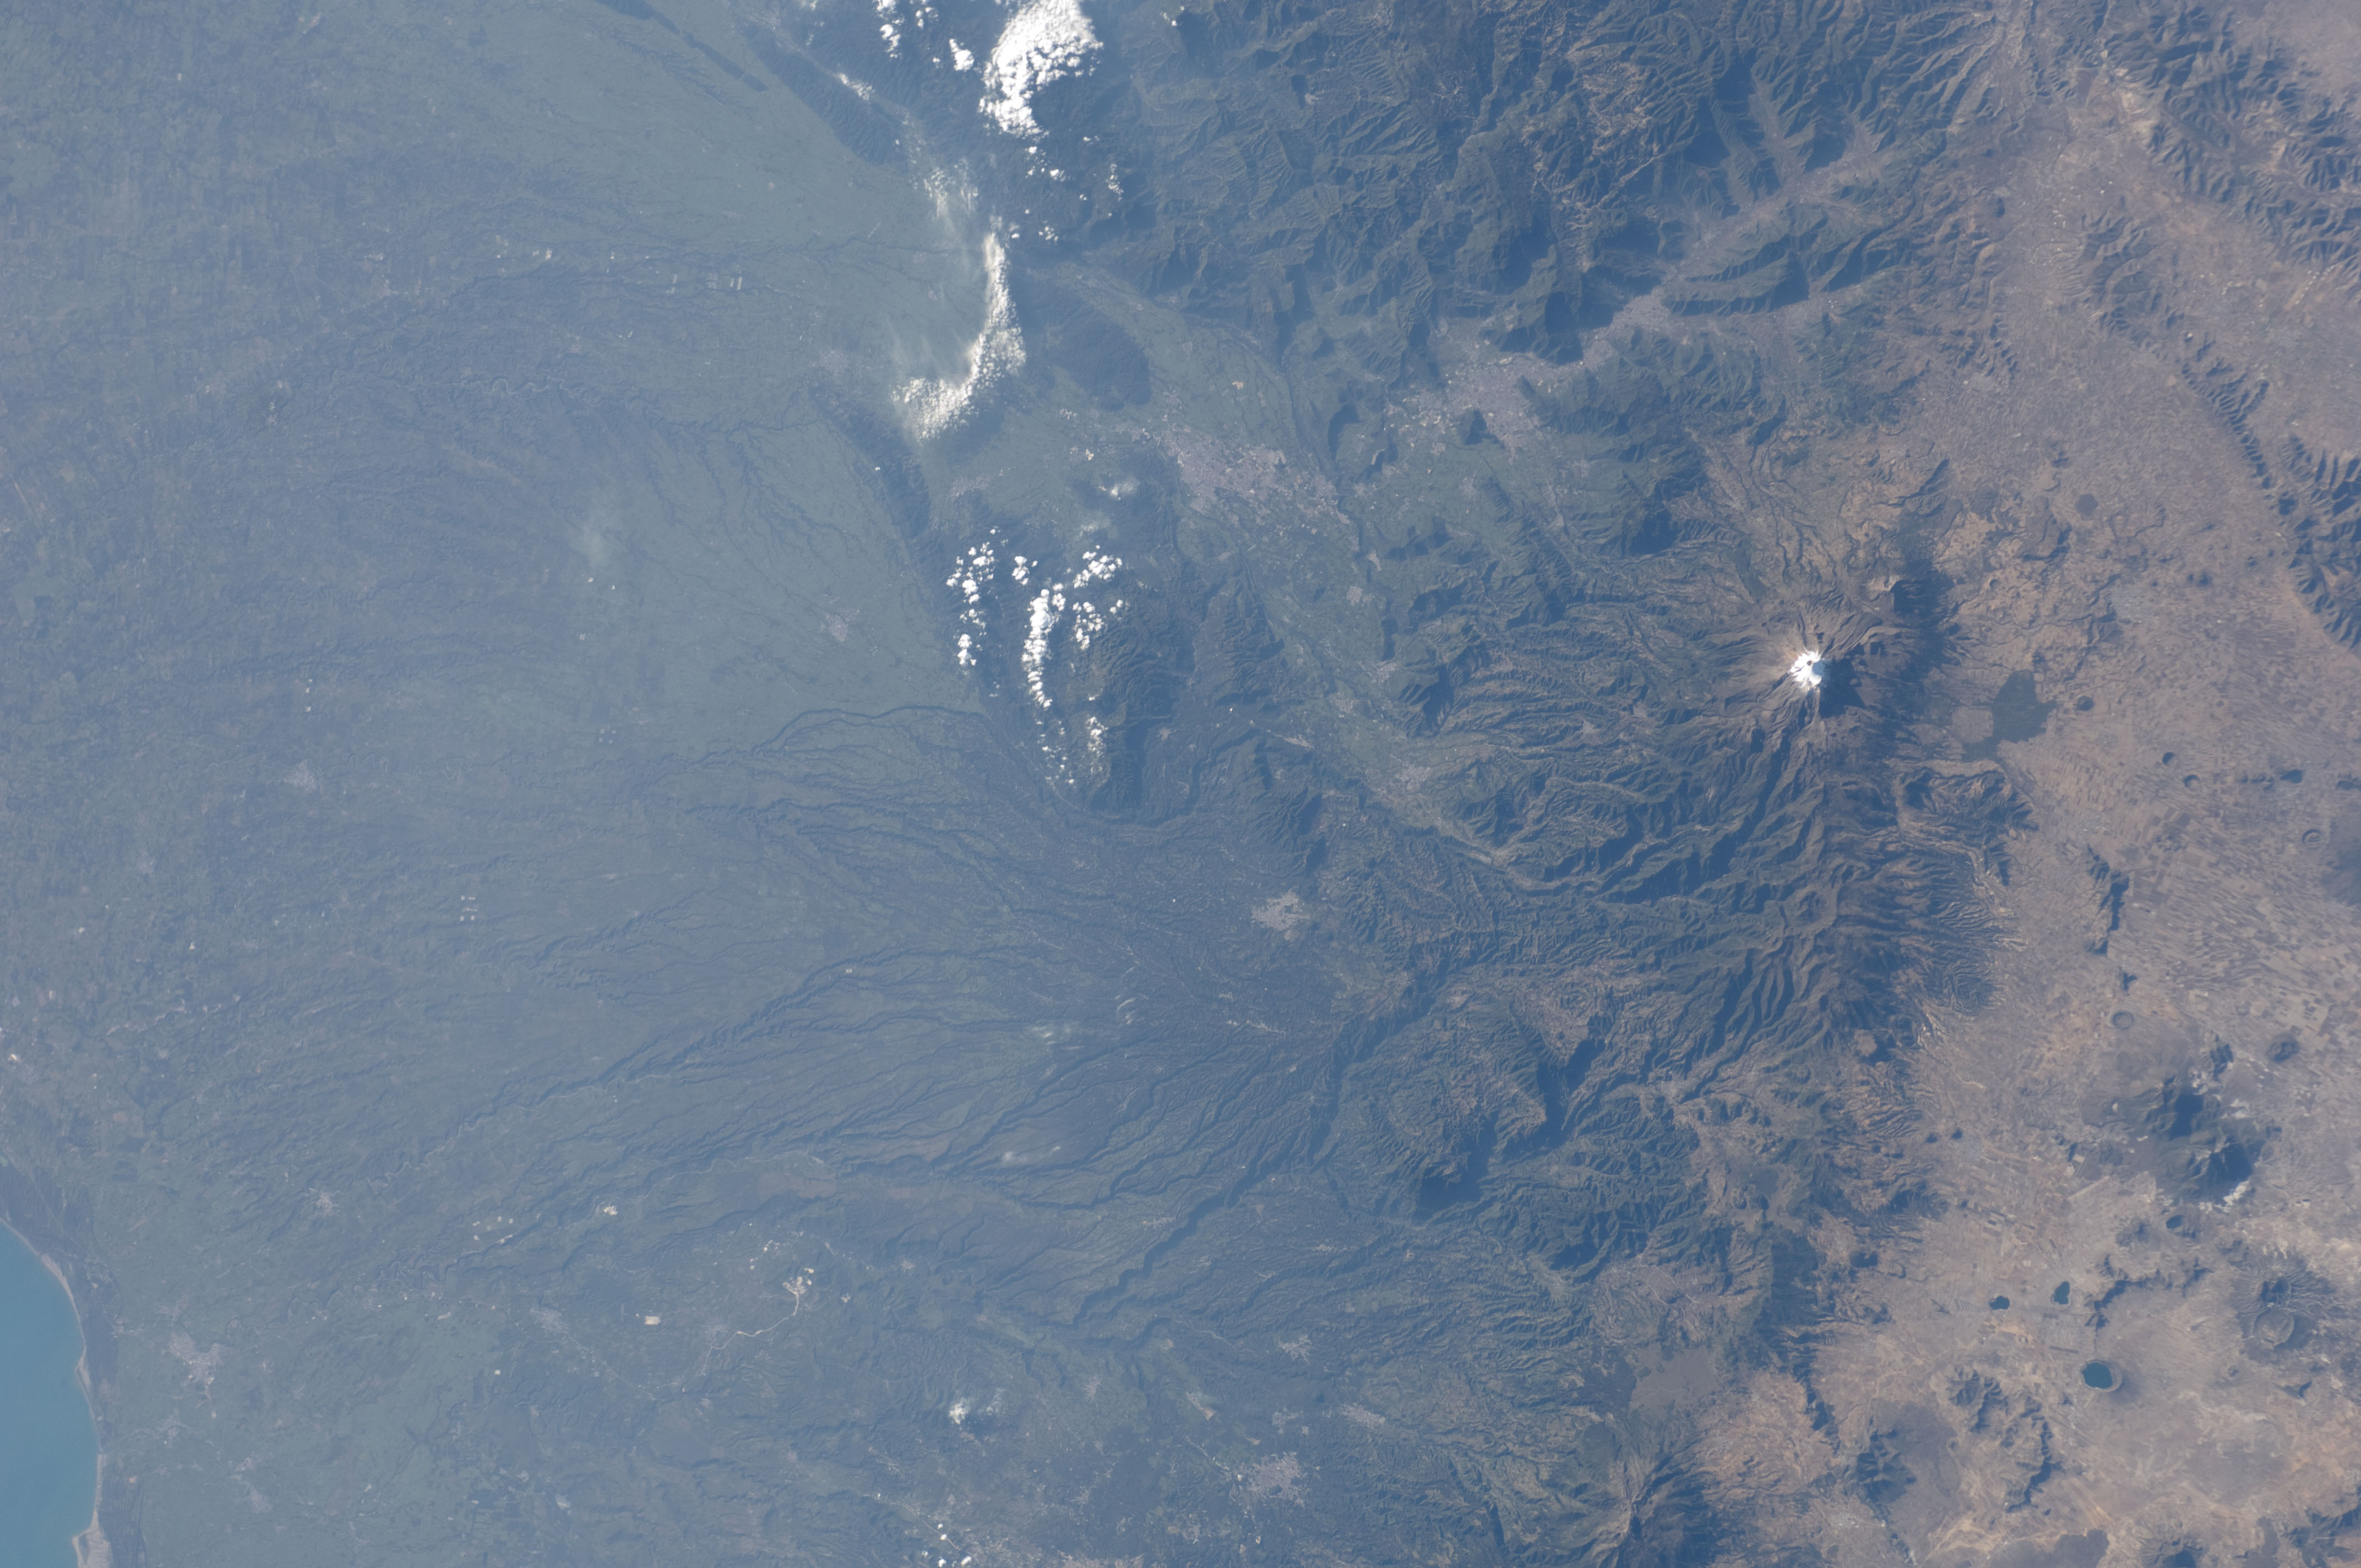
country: MEXICO
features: HAZE, SIERRA MADRE ORIENTAL, ORIZABA VOL.
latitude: 19.0
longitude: -97.0
